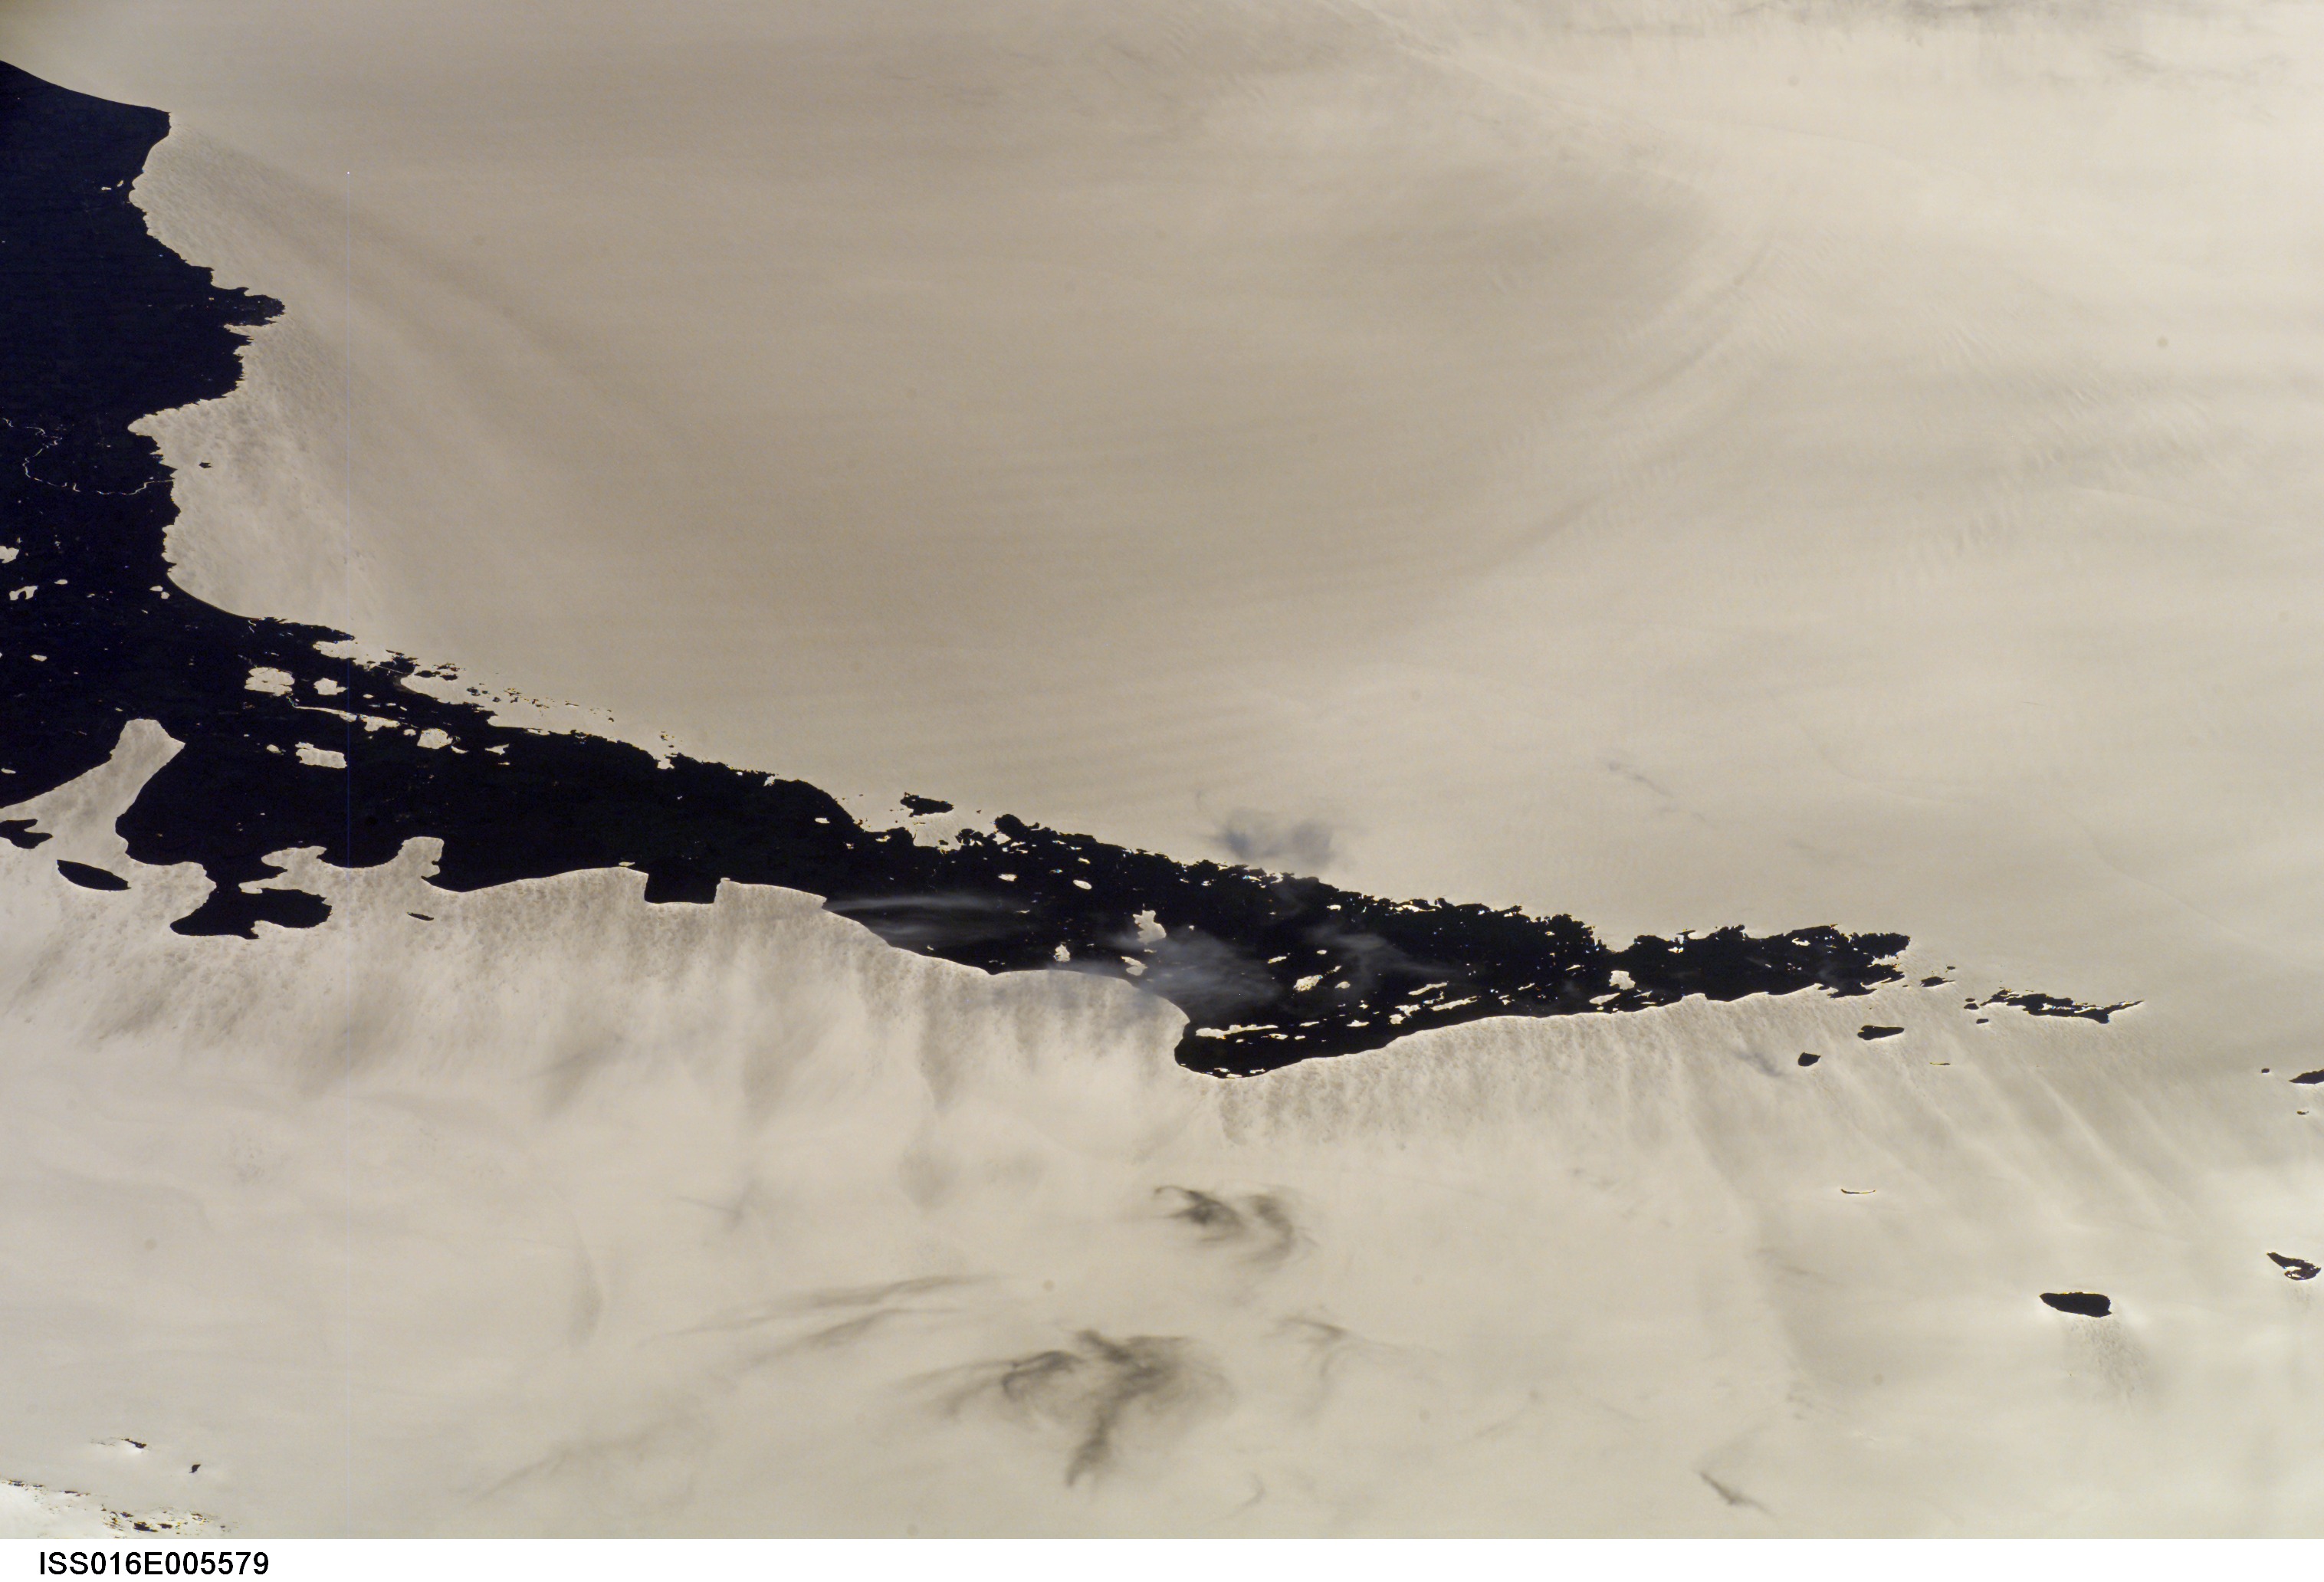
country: CANADA-O
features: BRUCE PEN., LAKE HURON, GLINT
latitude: 45.0
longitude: -81.5
